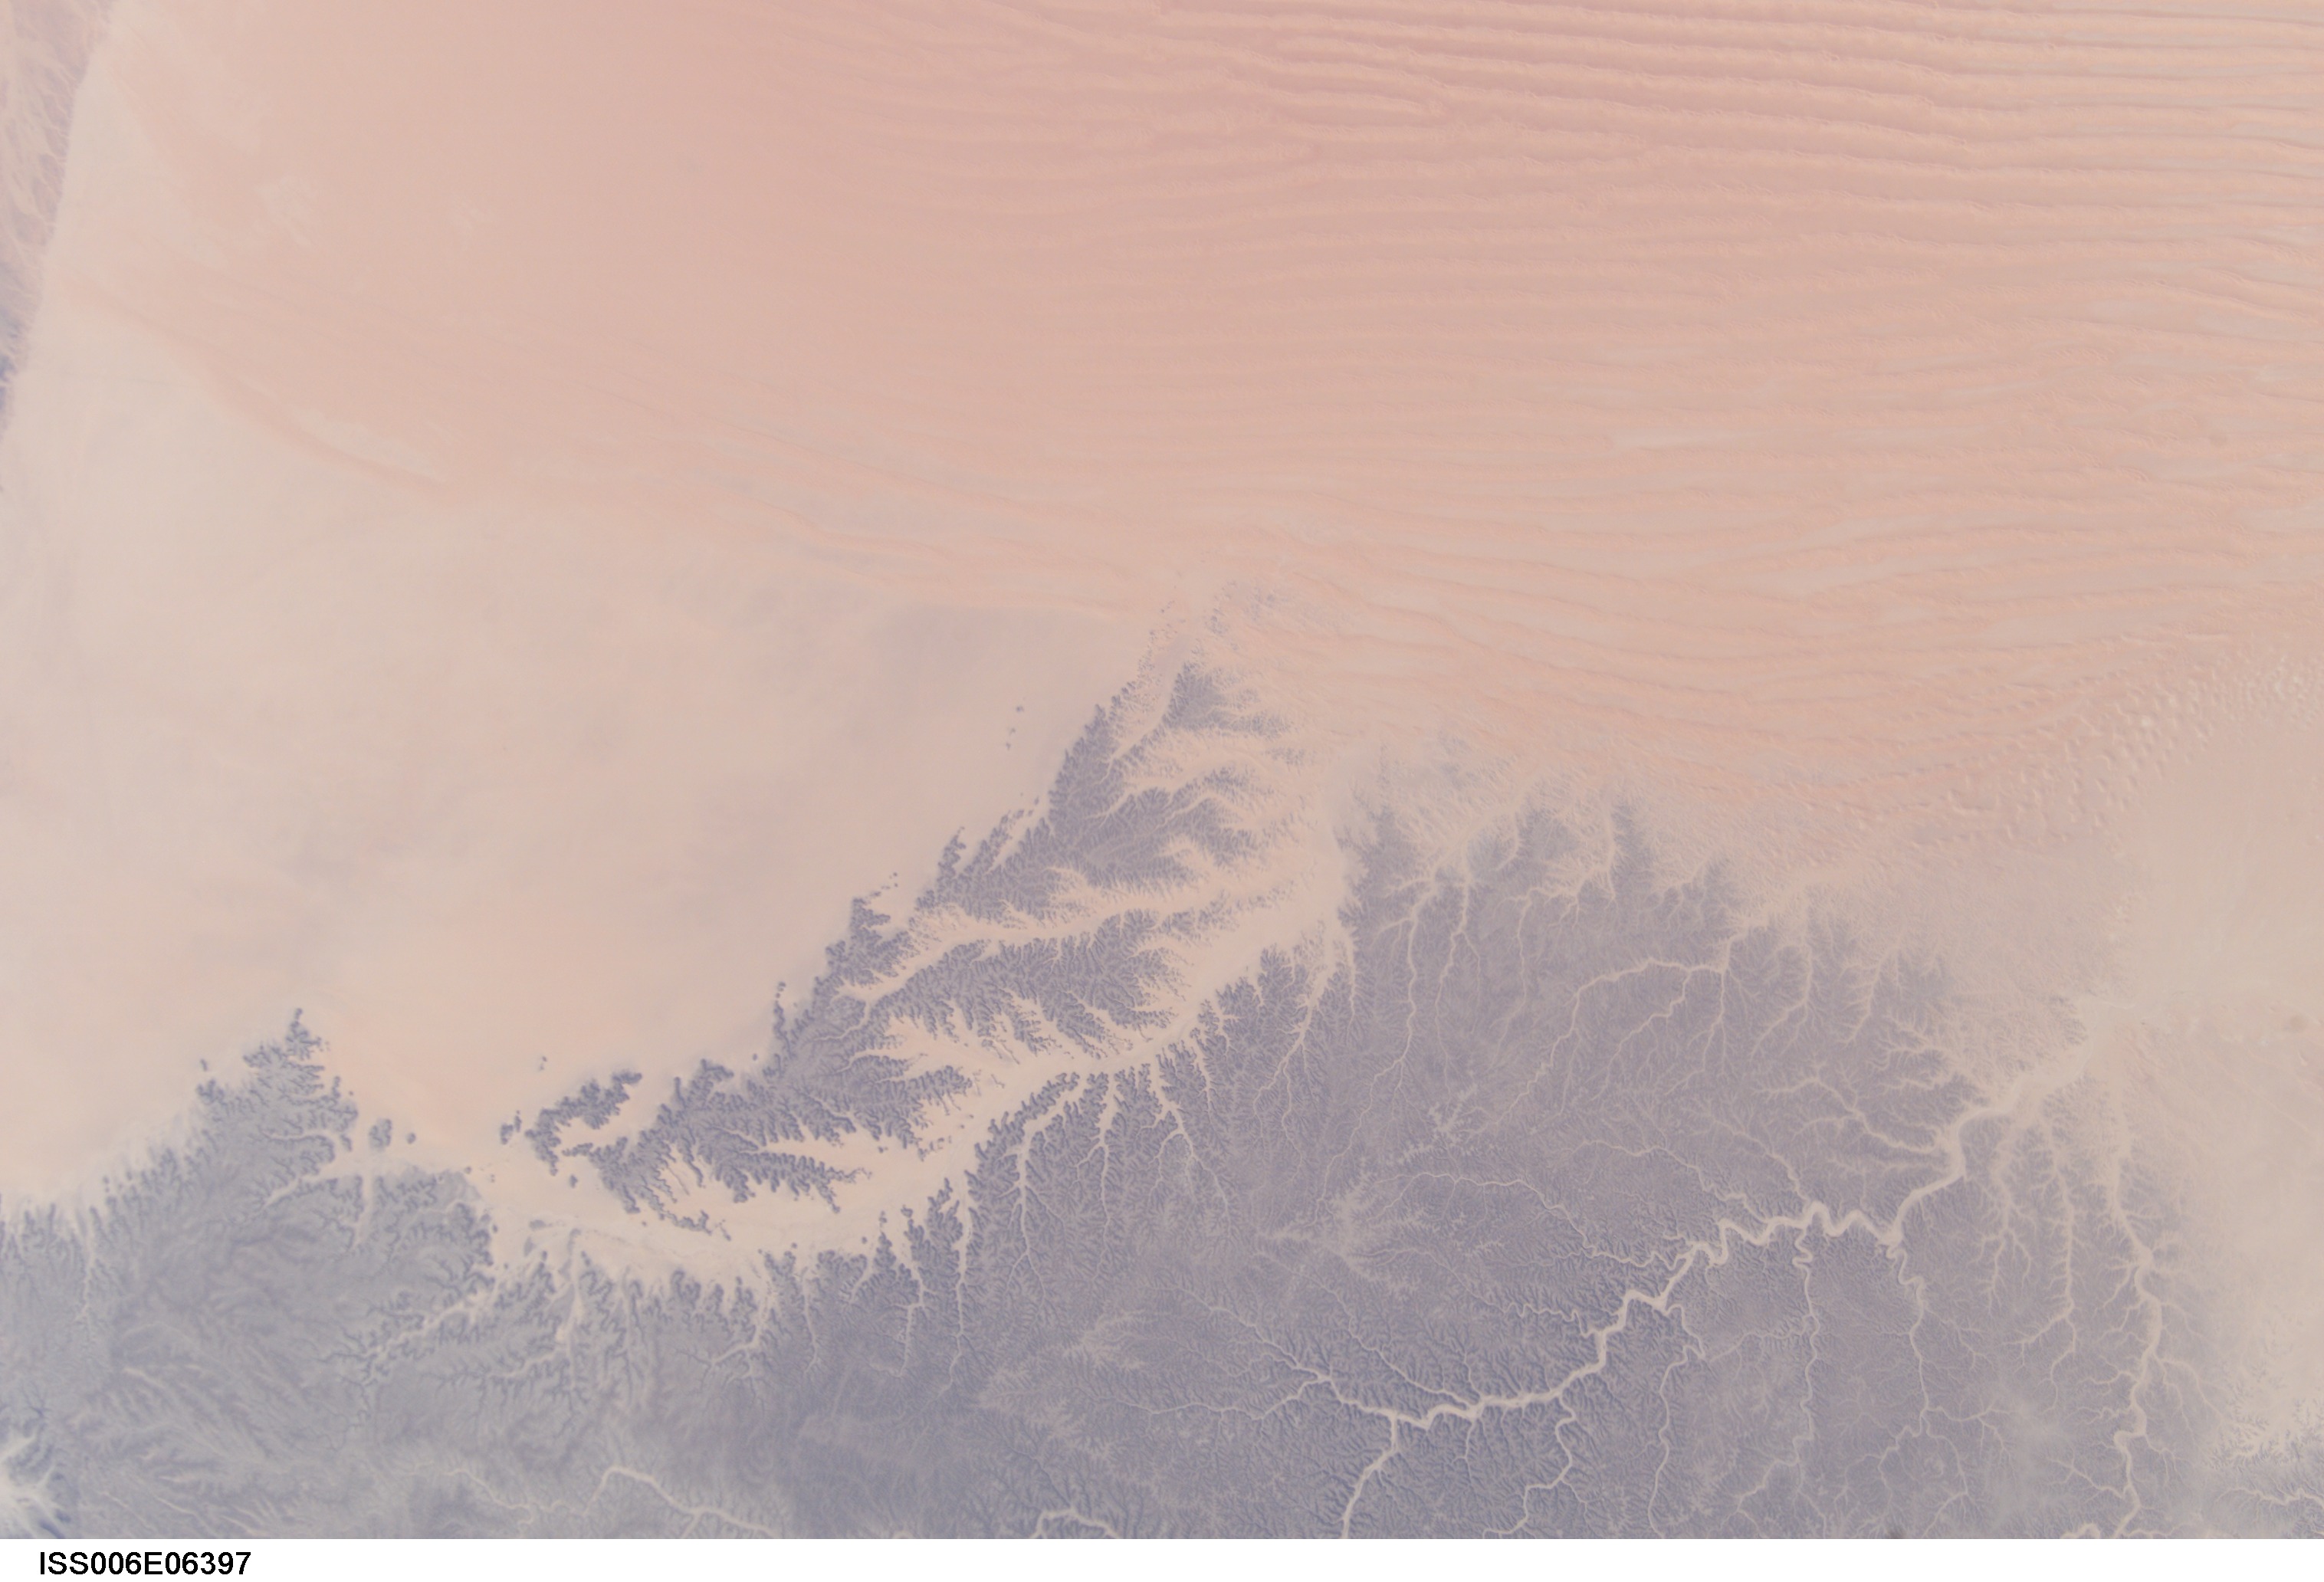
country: SAUDI ARABIA
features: HADRAMAWT MASSIF, LARGE DUNES
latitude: 17.5
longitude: 48.0
